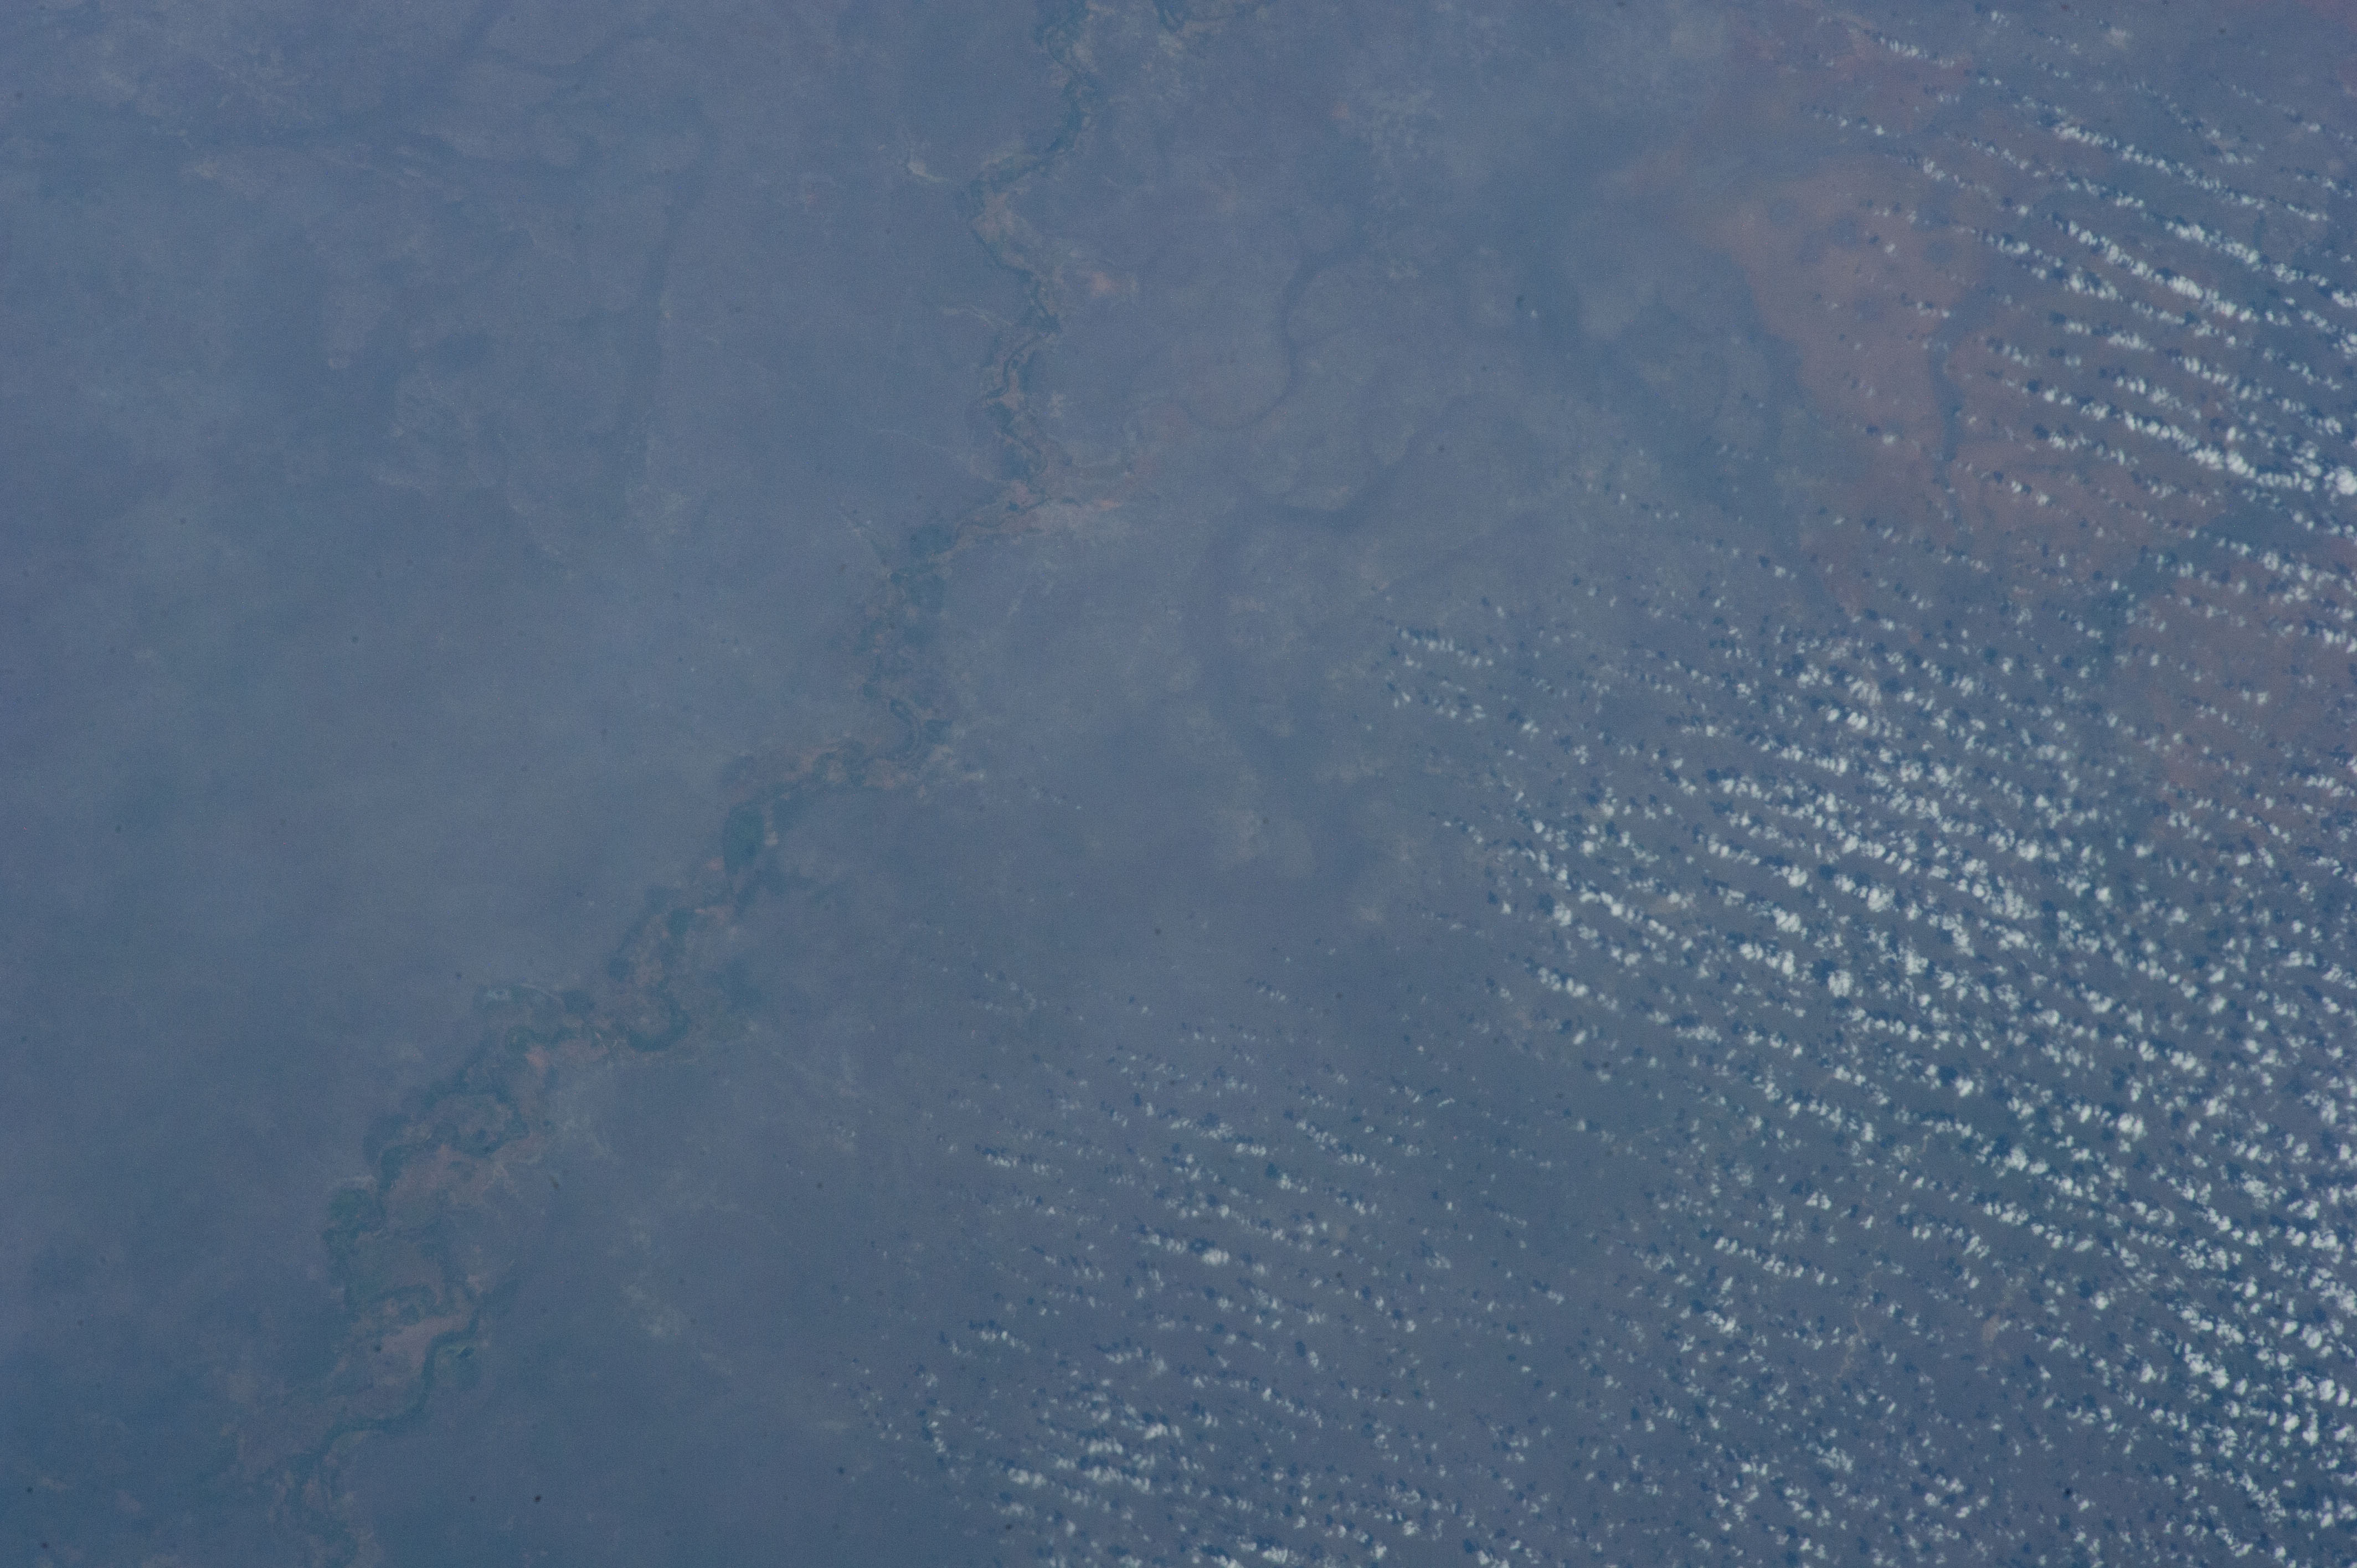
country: SOMALIA
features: JUBA R. FLOODPLAIN
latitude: 1.2
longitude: 42.7
